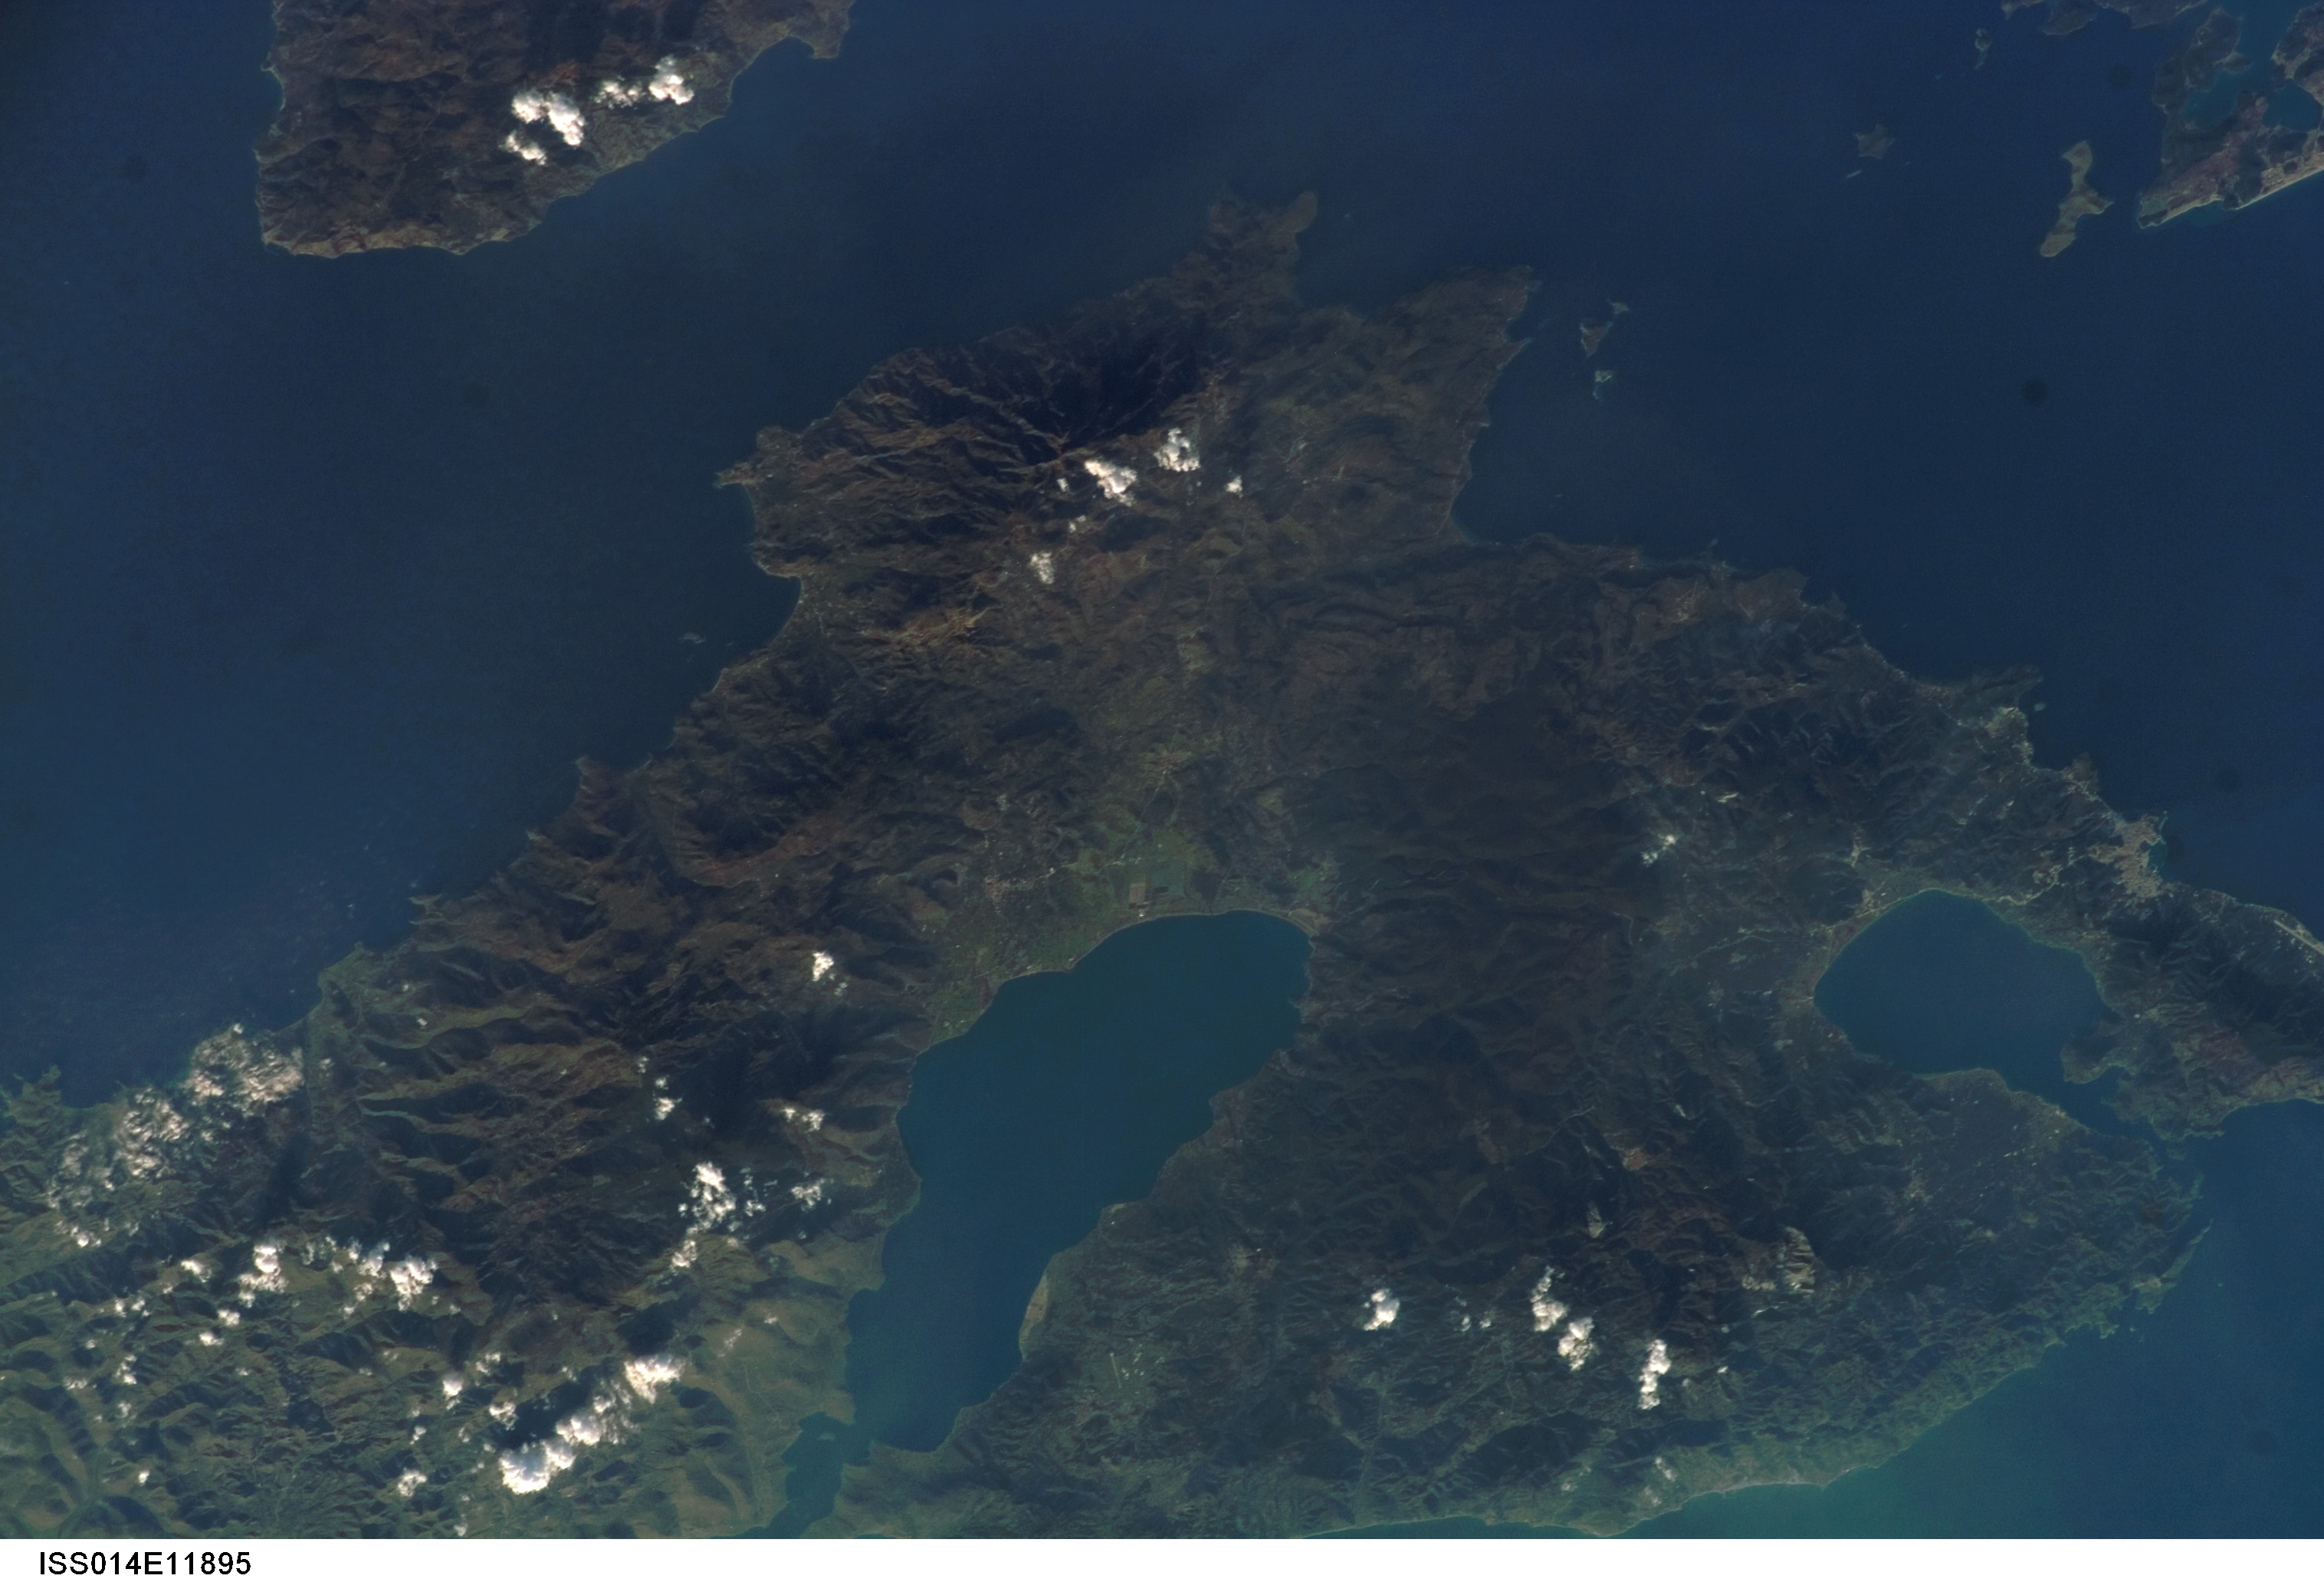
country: GREECE
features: LESVOS, KALLONIS B., MTS., FOR.
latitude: 39.0
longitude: 26.0
